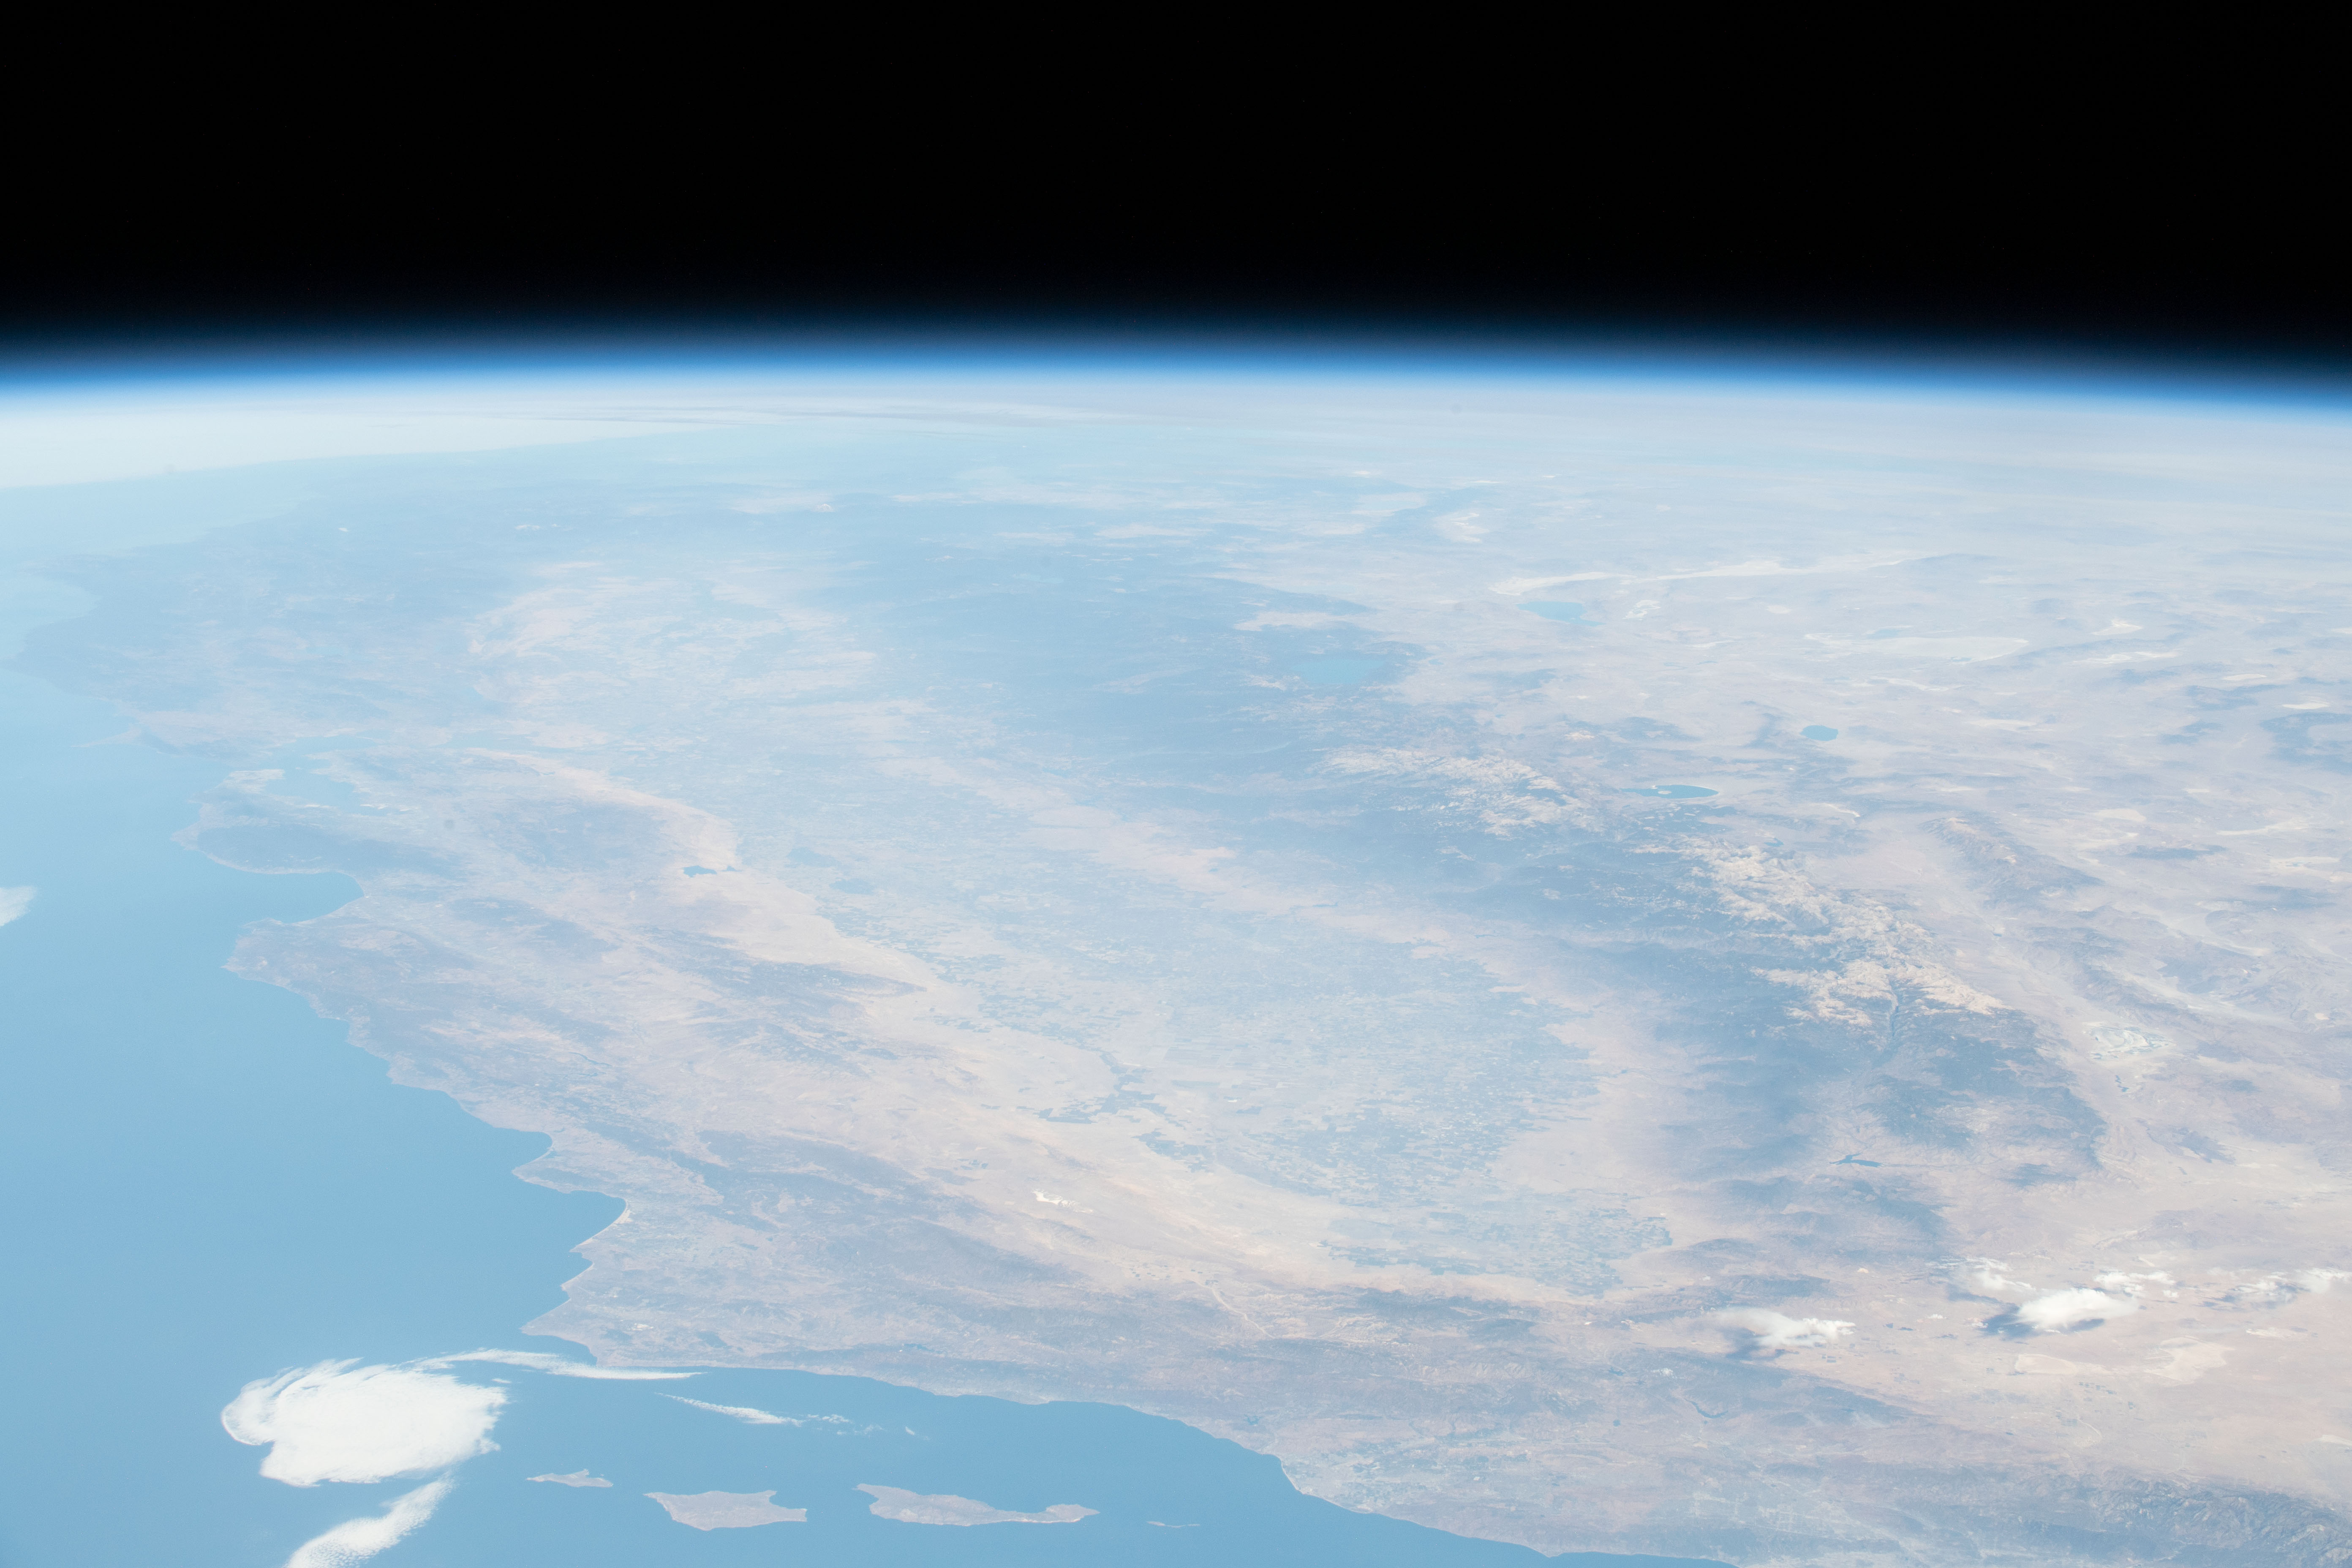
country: USA-CALIFORNIA
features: CALIFORNIA, SIERRA NEVADA
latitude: 37.0
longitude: -119.5
